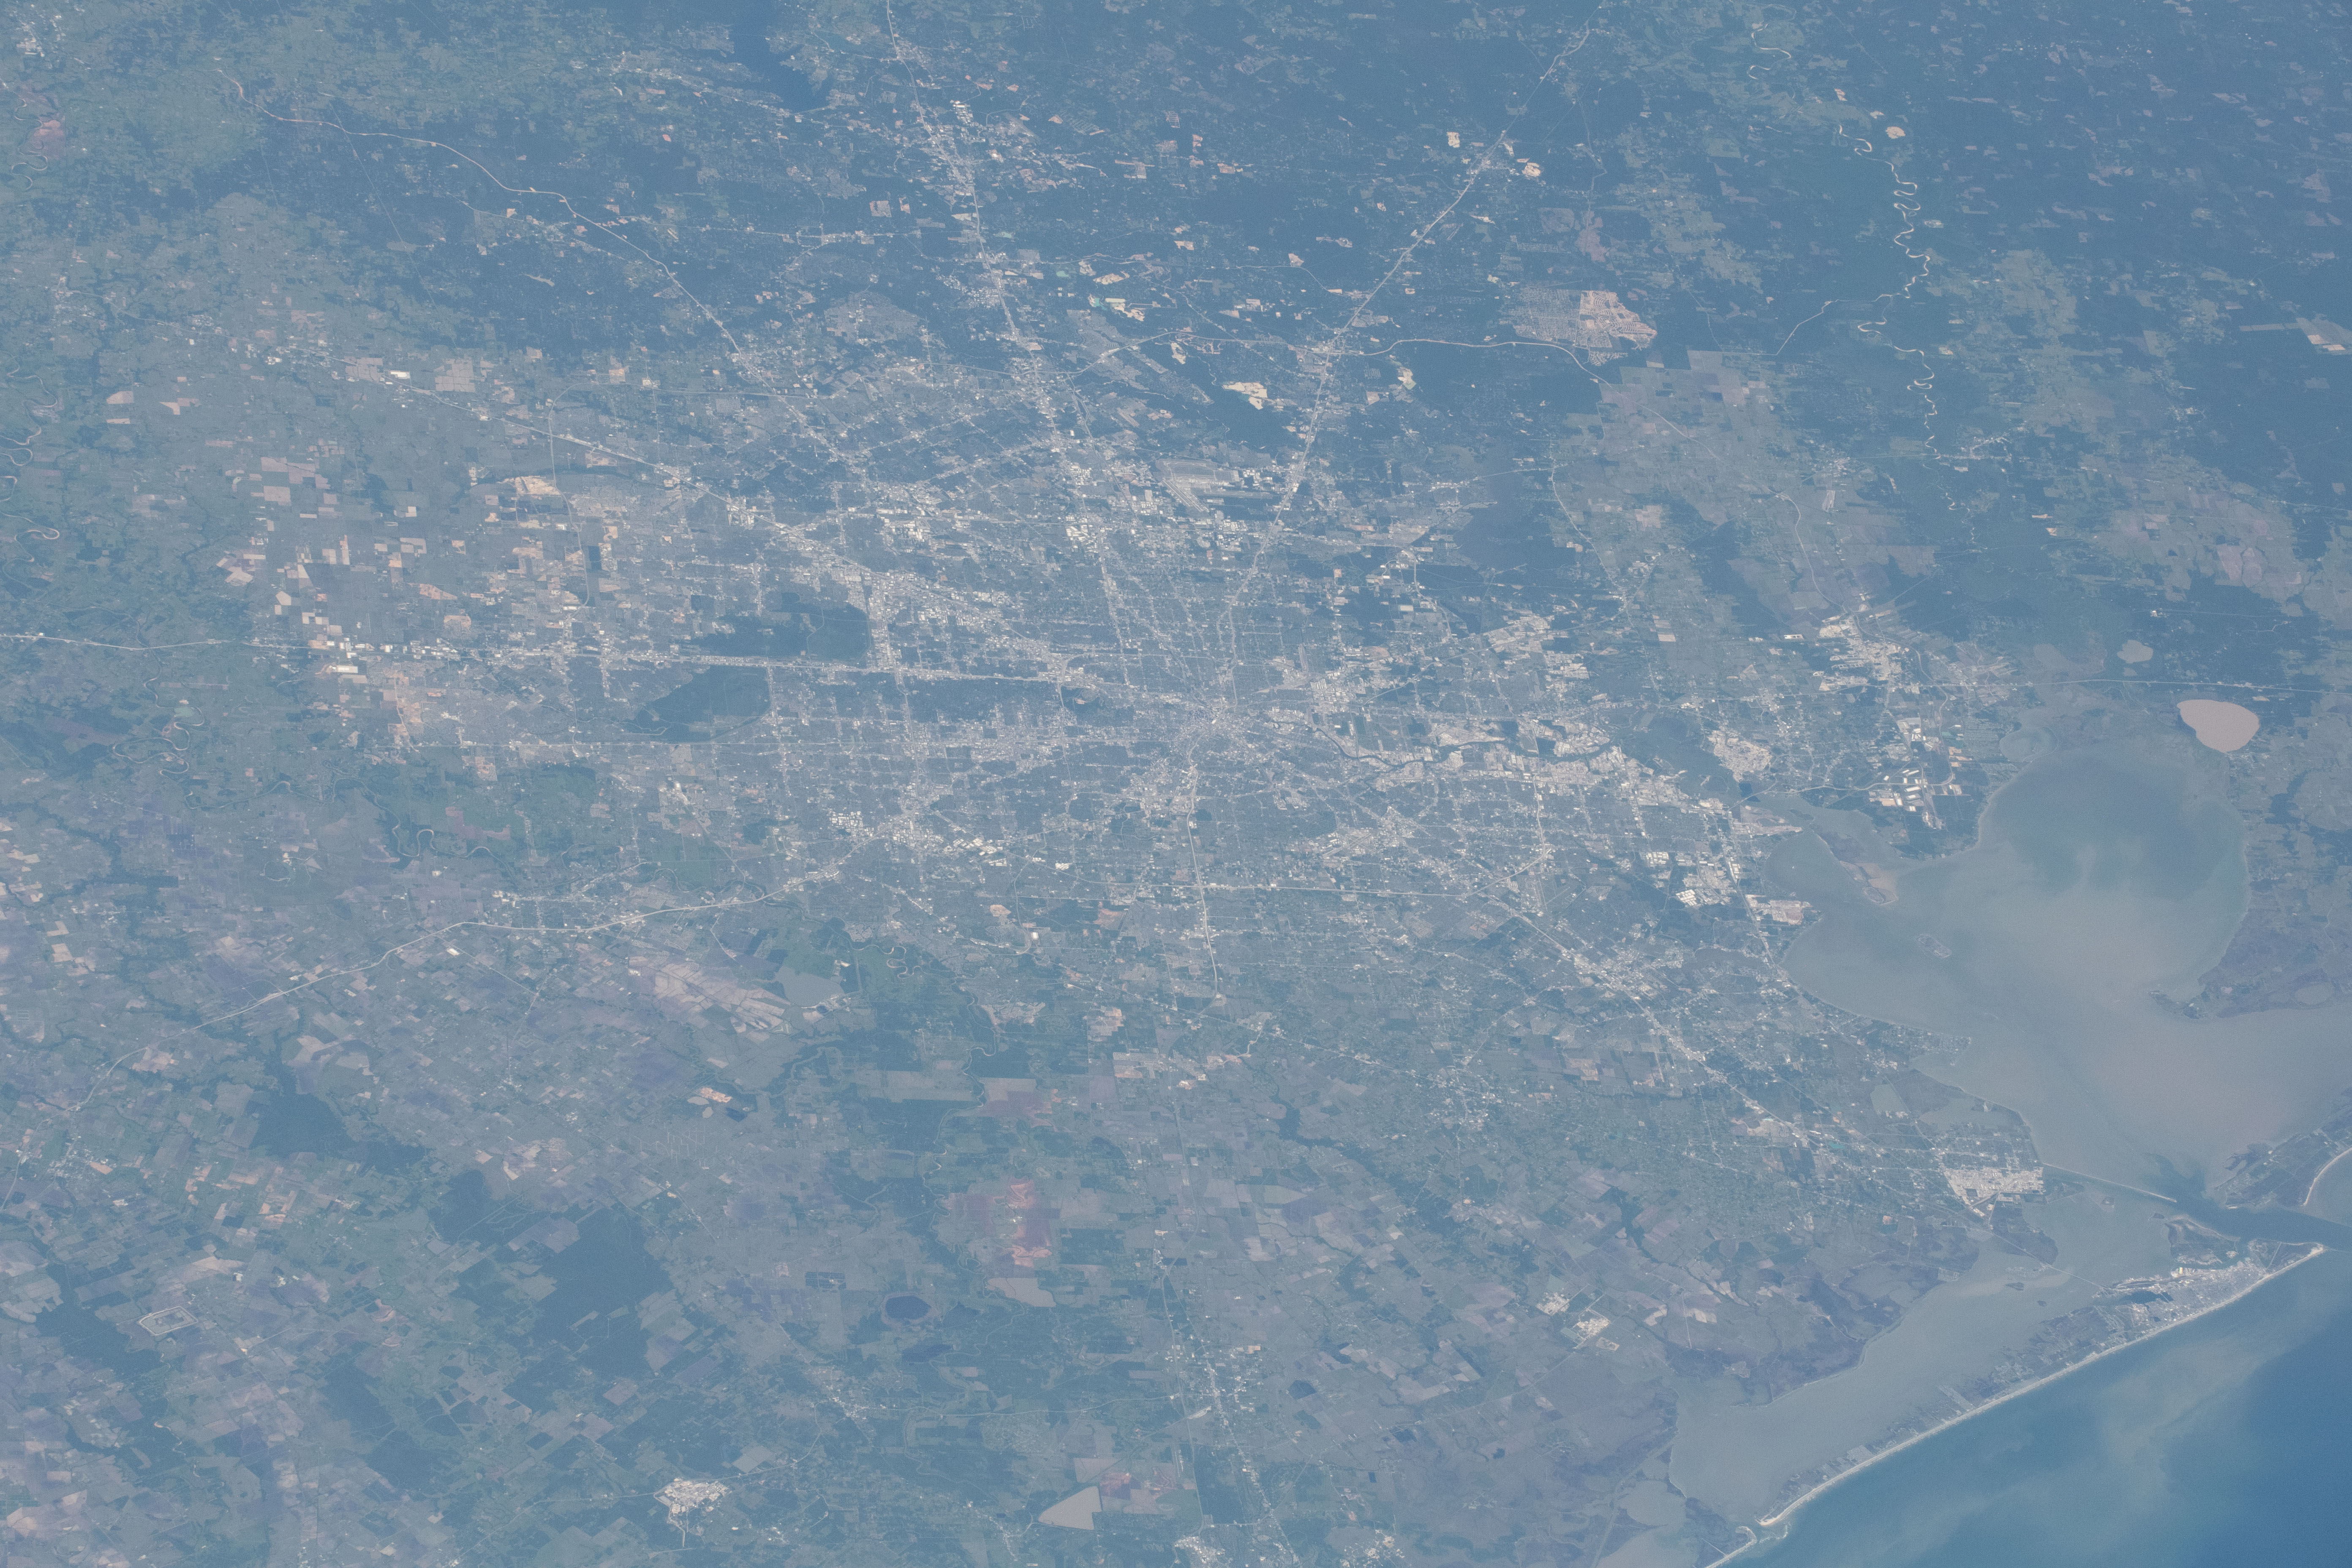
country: USA-TEXAS
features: HOUSTON, GALVESTON ISLAND, SEDIMENT, GALVESTON BAY, TRINITY RIVER
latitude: 29.5
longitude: -95.3
